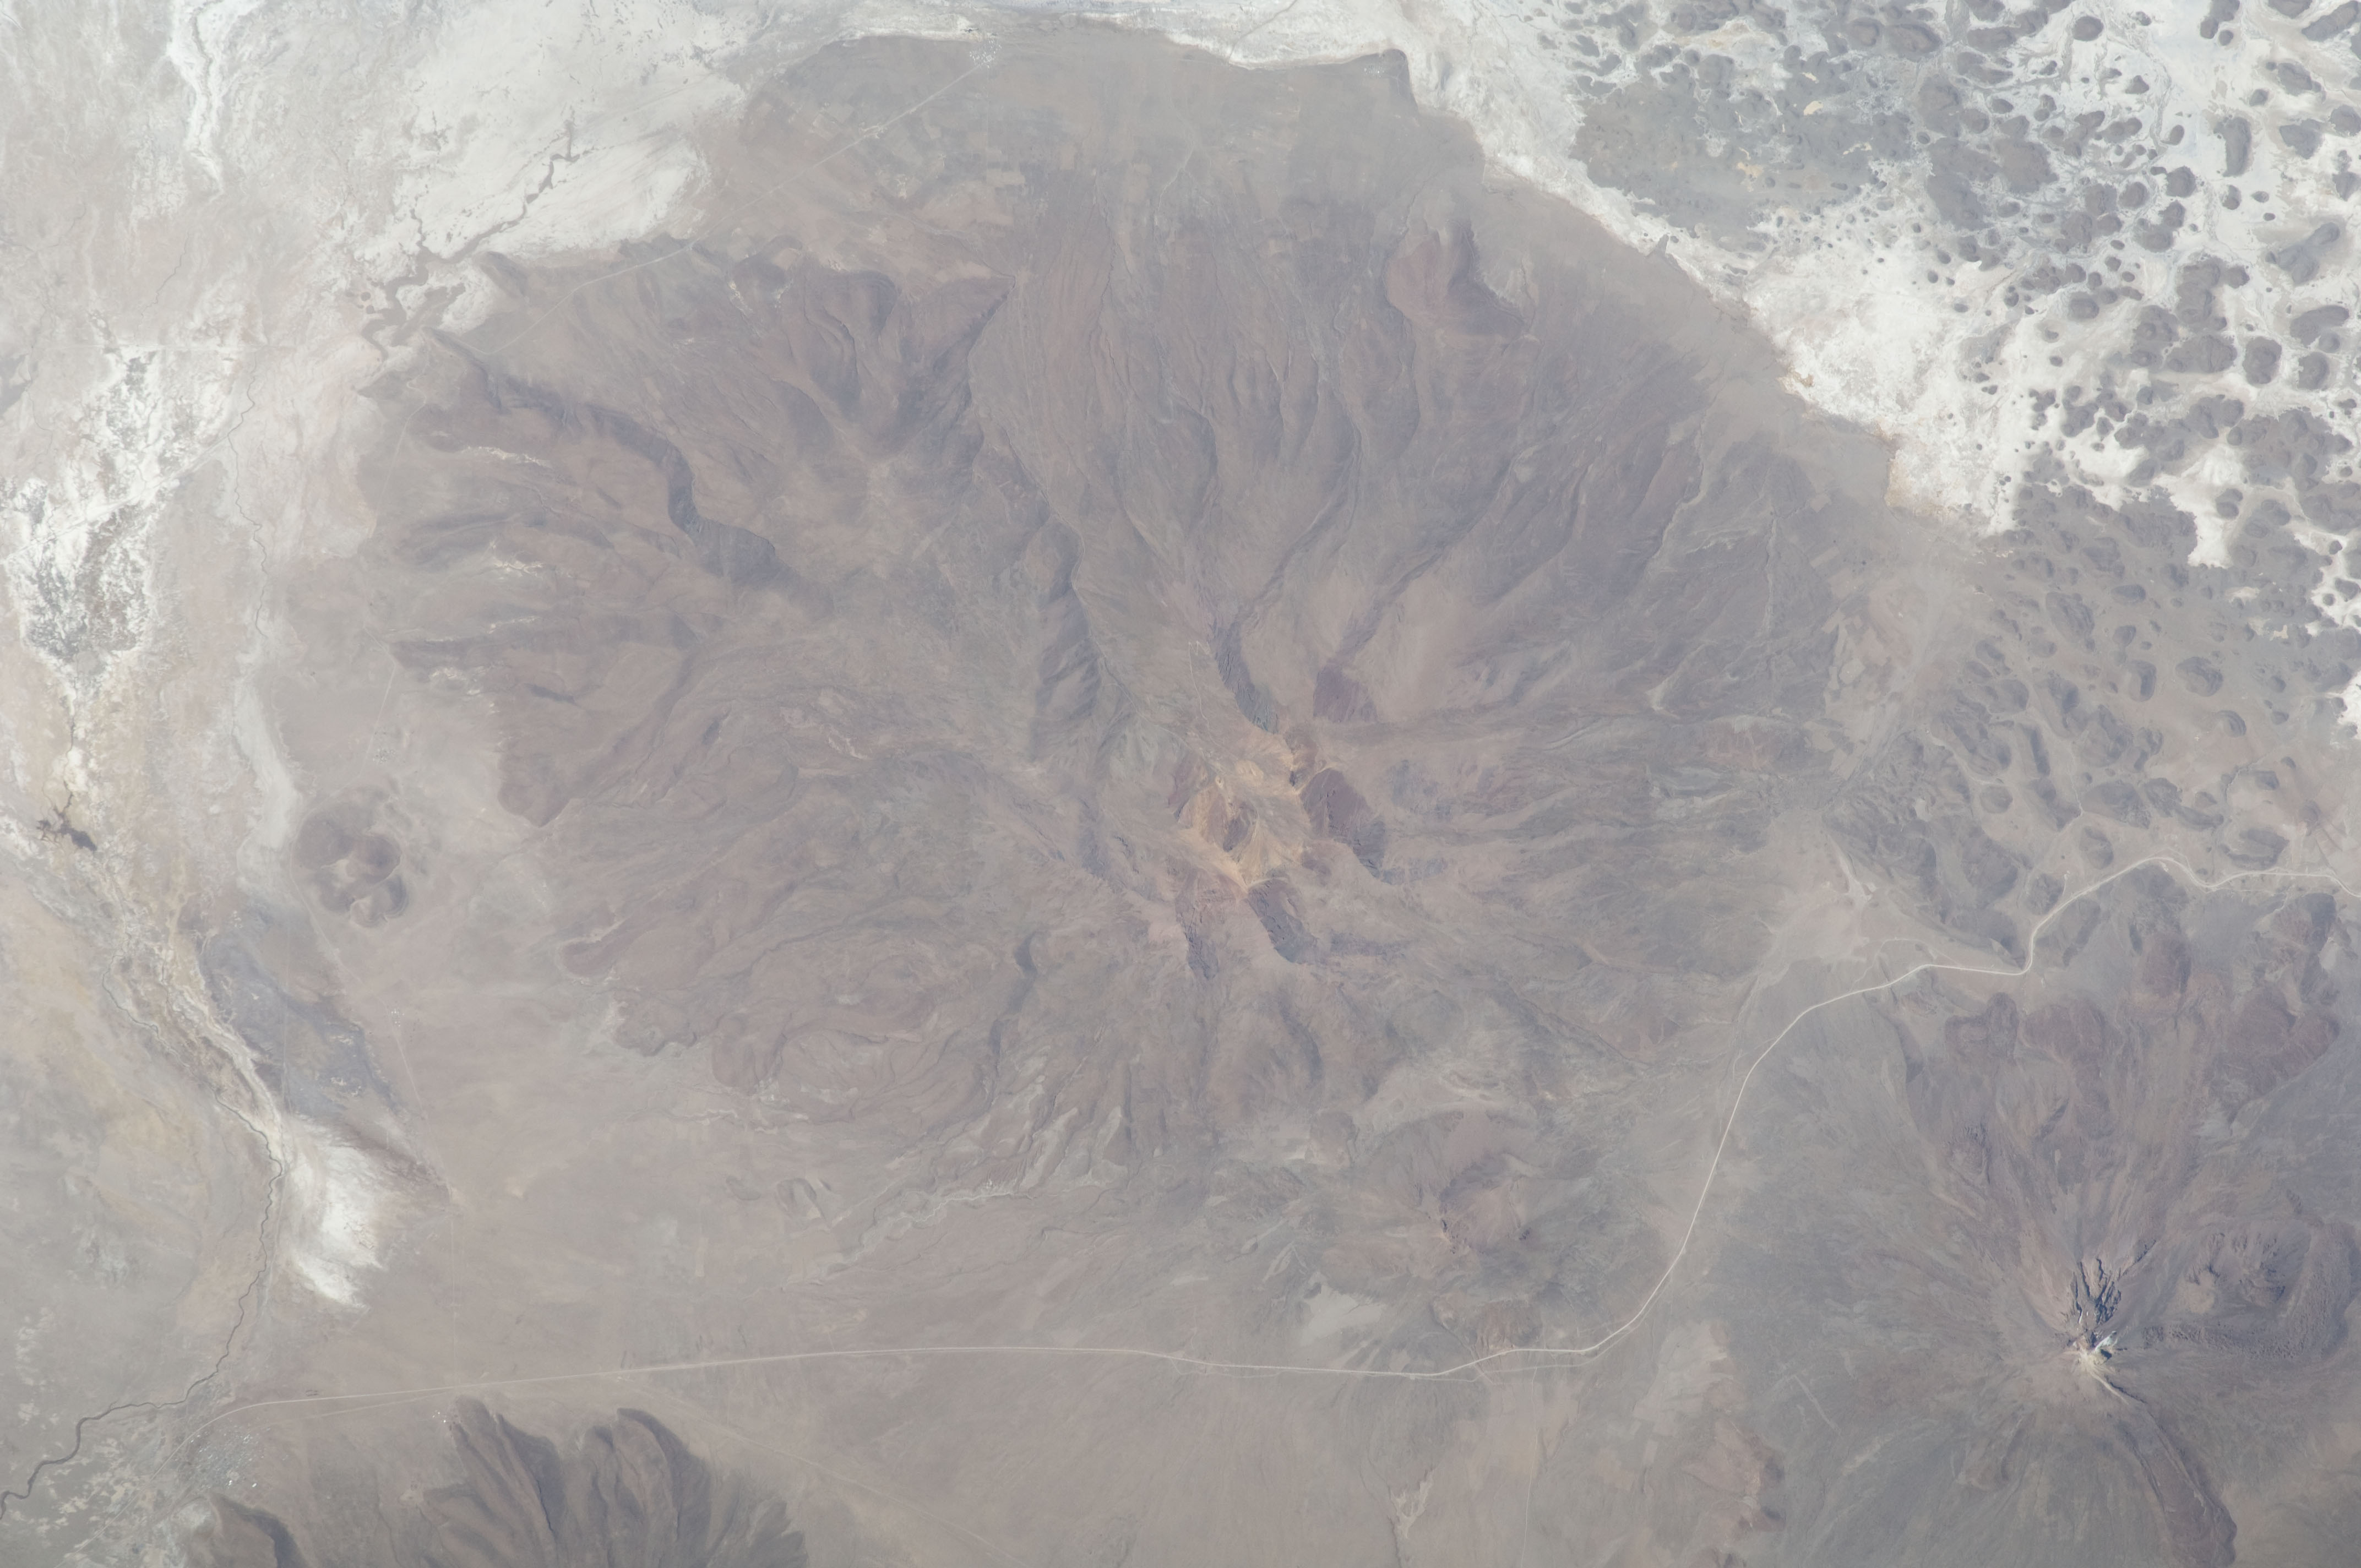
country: BOLIVIA
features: NW. SALAR DE COIPASA, CARABAYA MTS.
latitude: -19.1
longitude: -68.4
